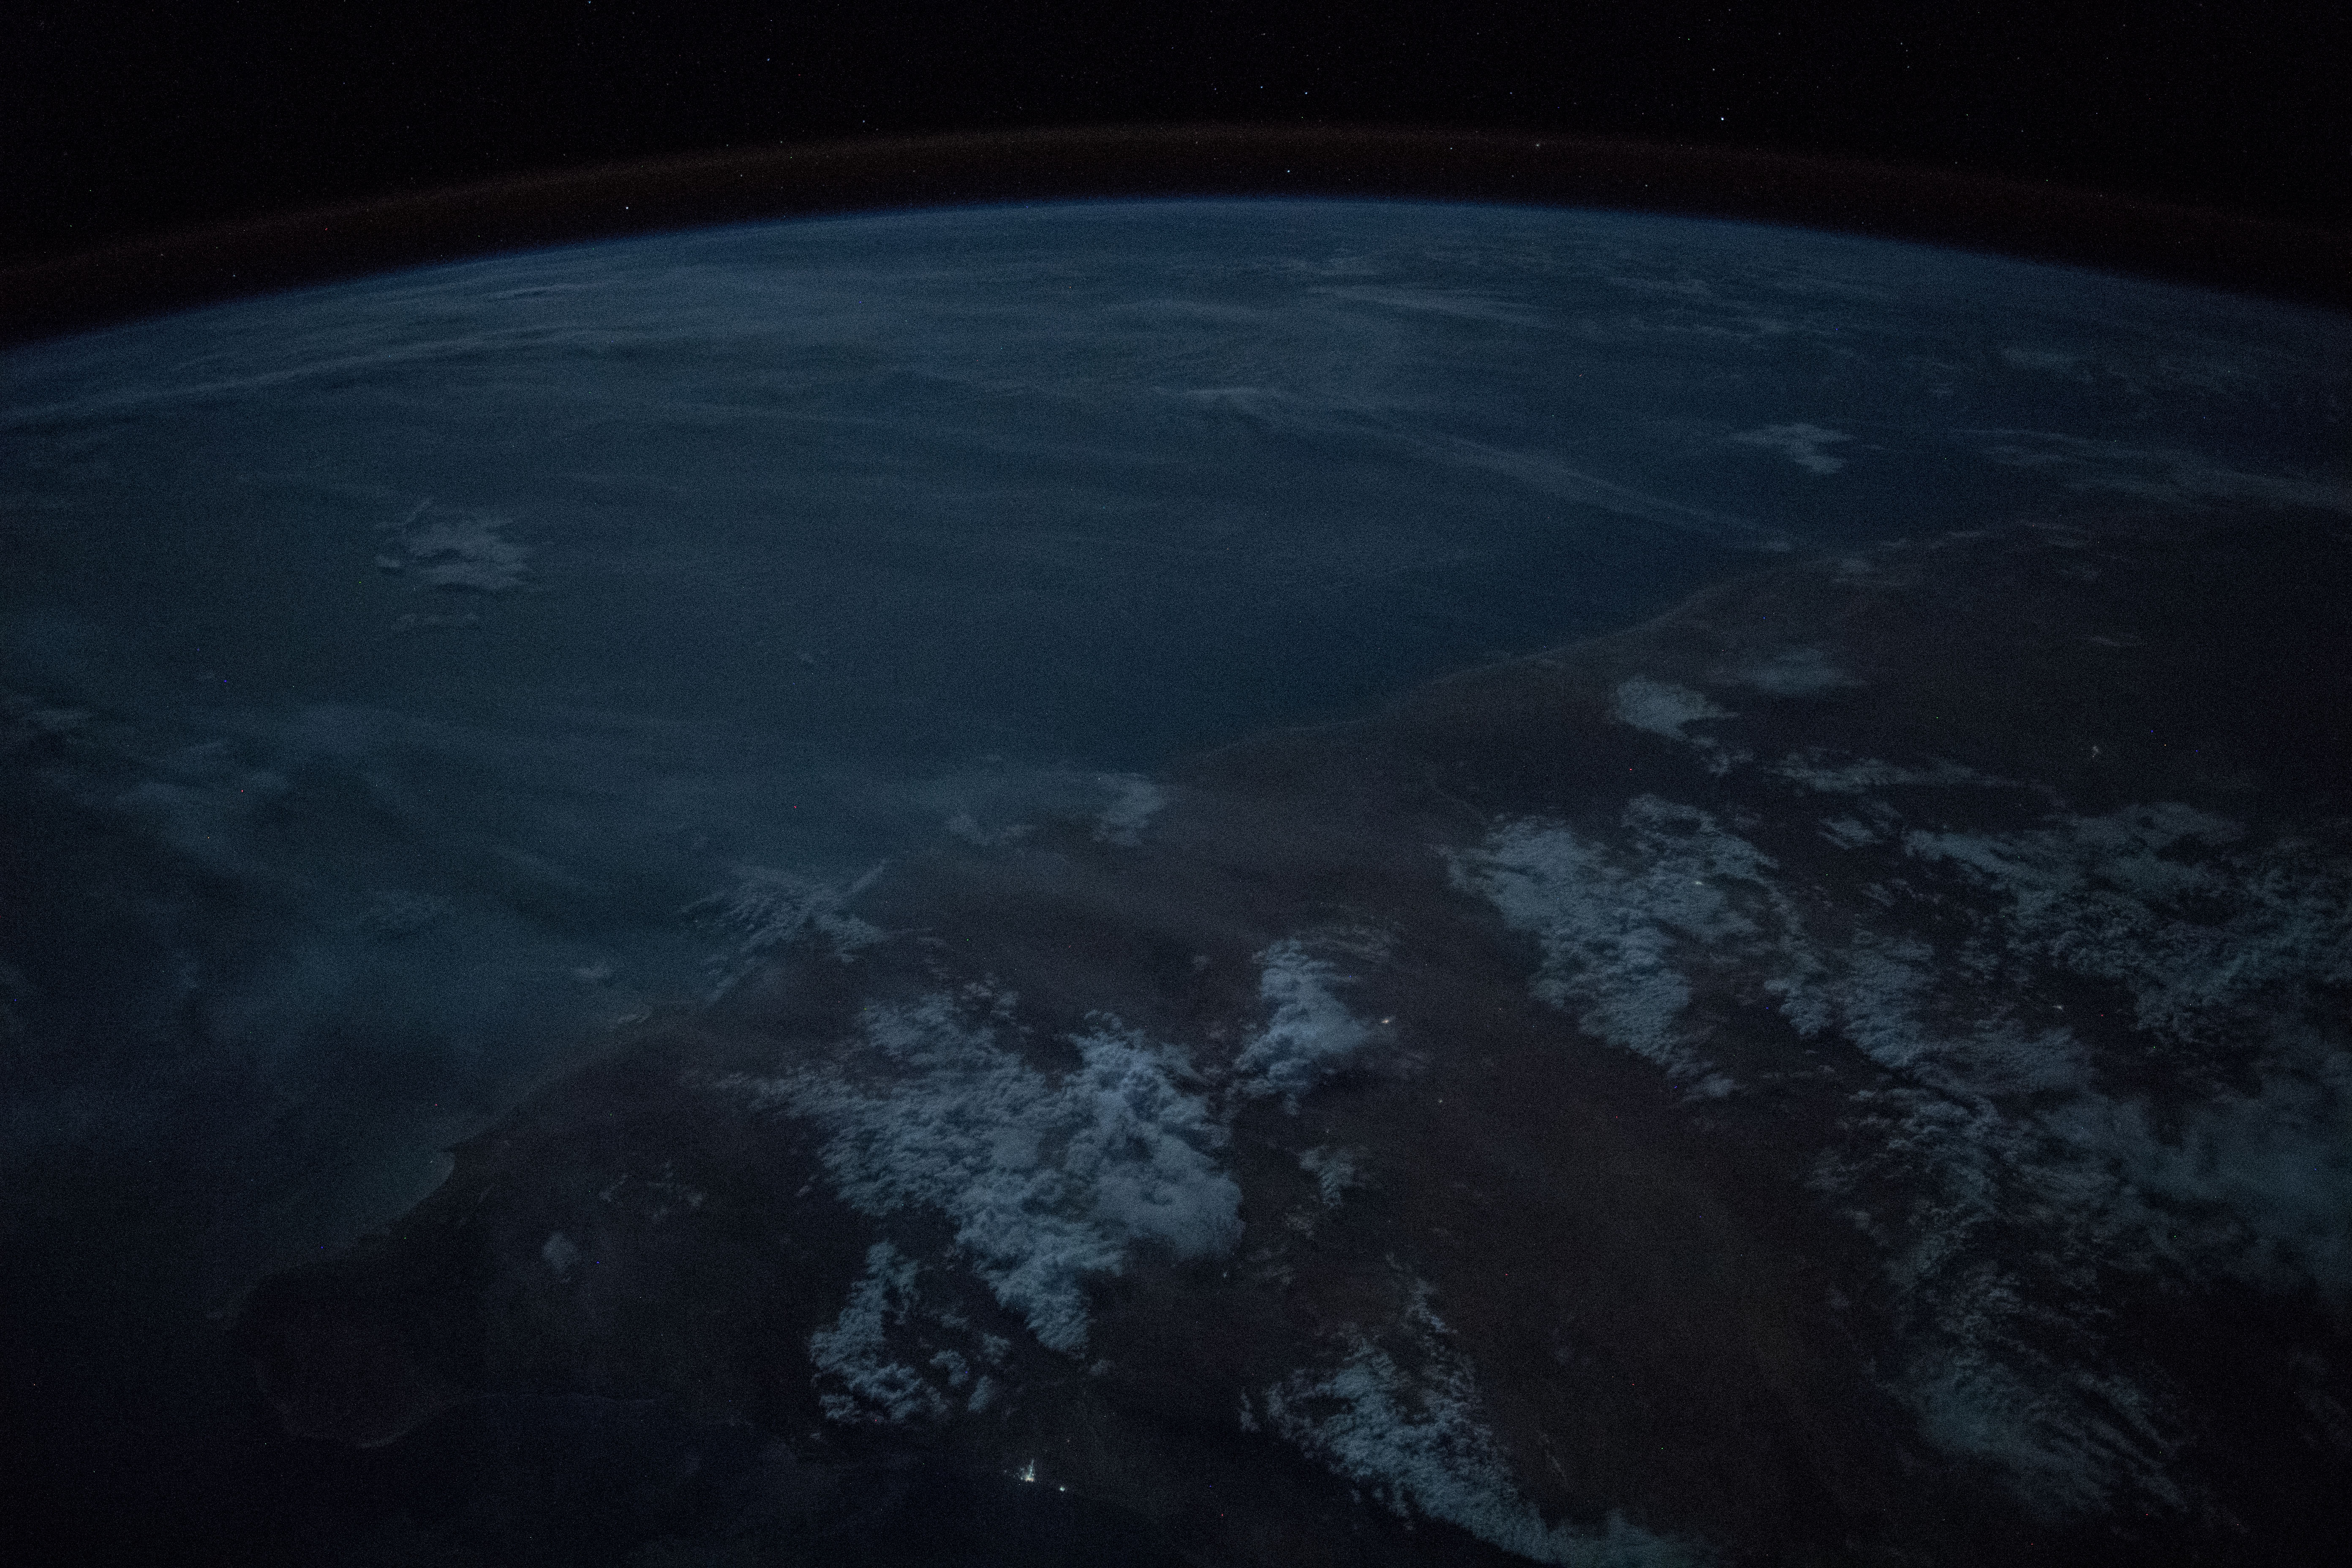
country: SOMALIA
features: GULF OF ADEN, OGO MOUNTAINS, BOSASO CITY, HAYLAN CITY, BURCO CITY, EYL CITY, NIGHT, EARTH LIMB
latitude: 8.2
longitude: 49.8
